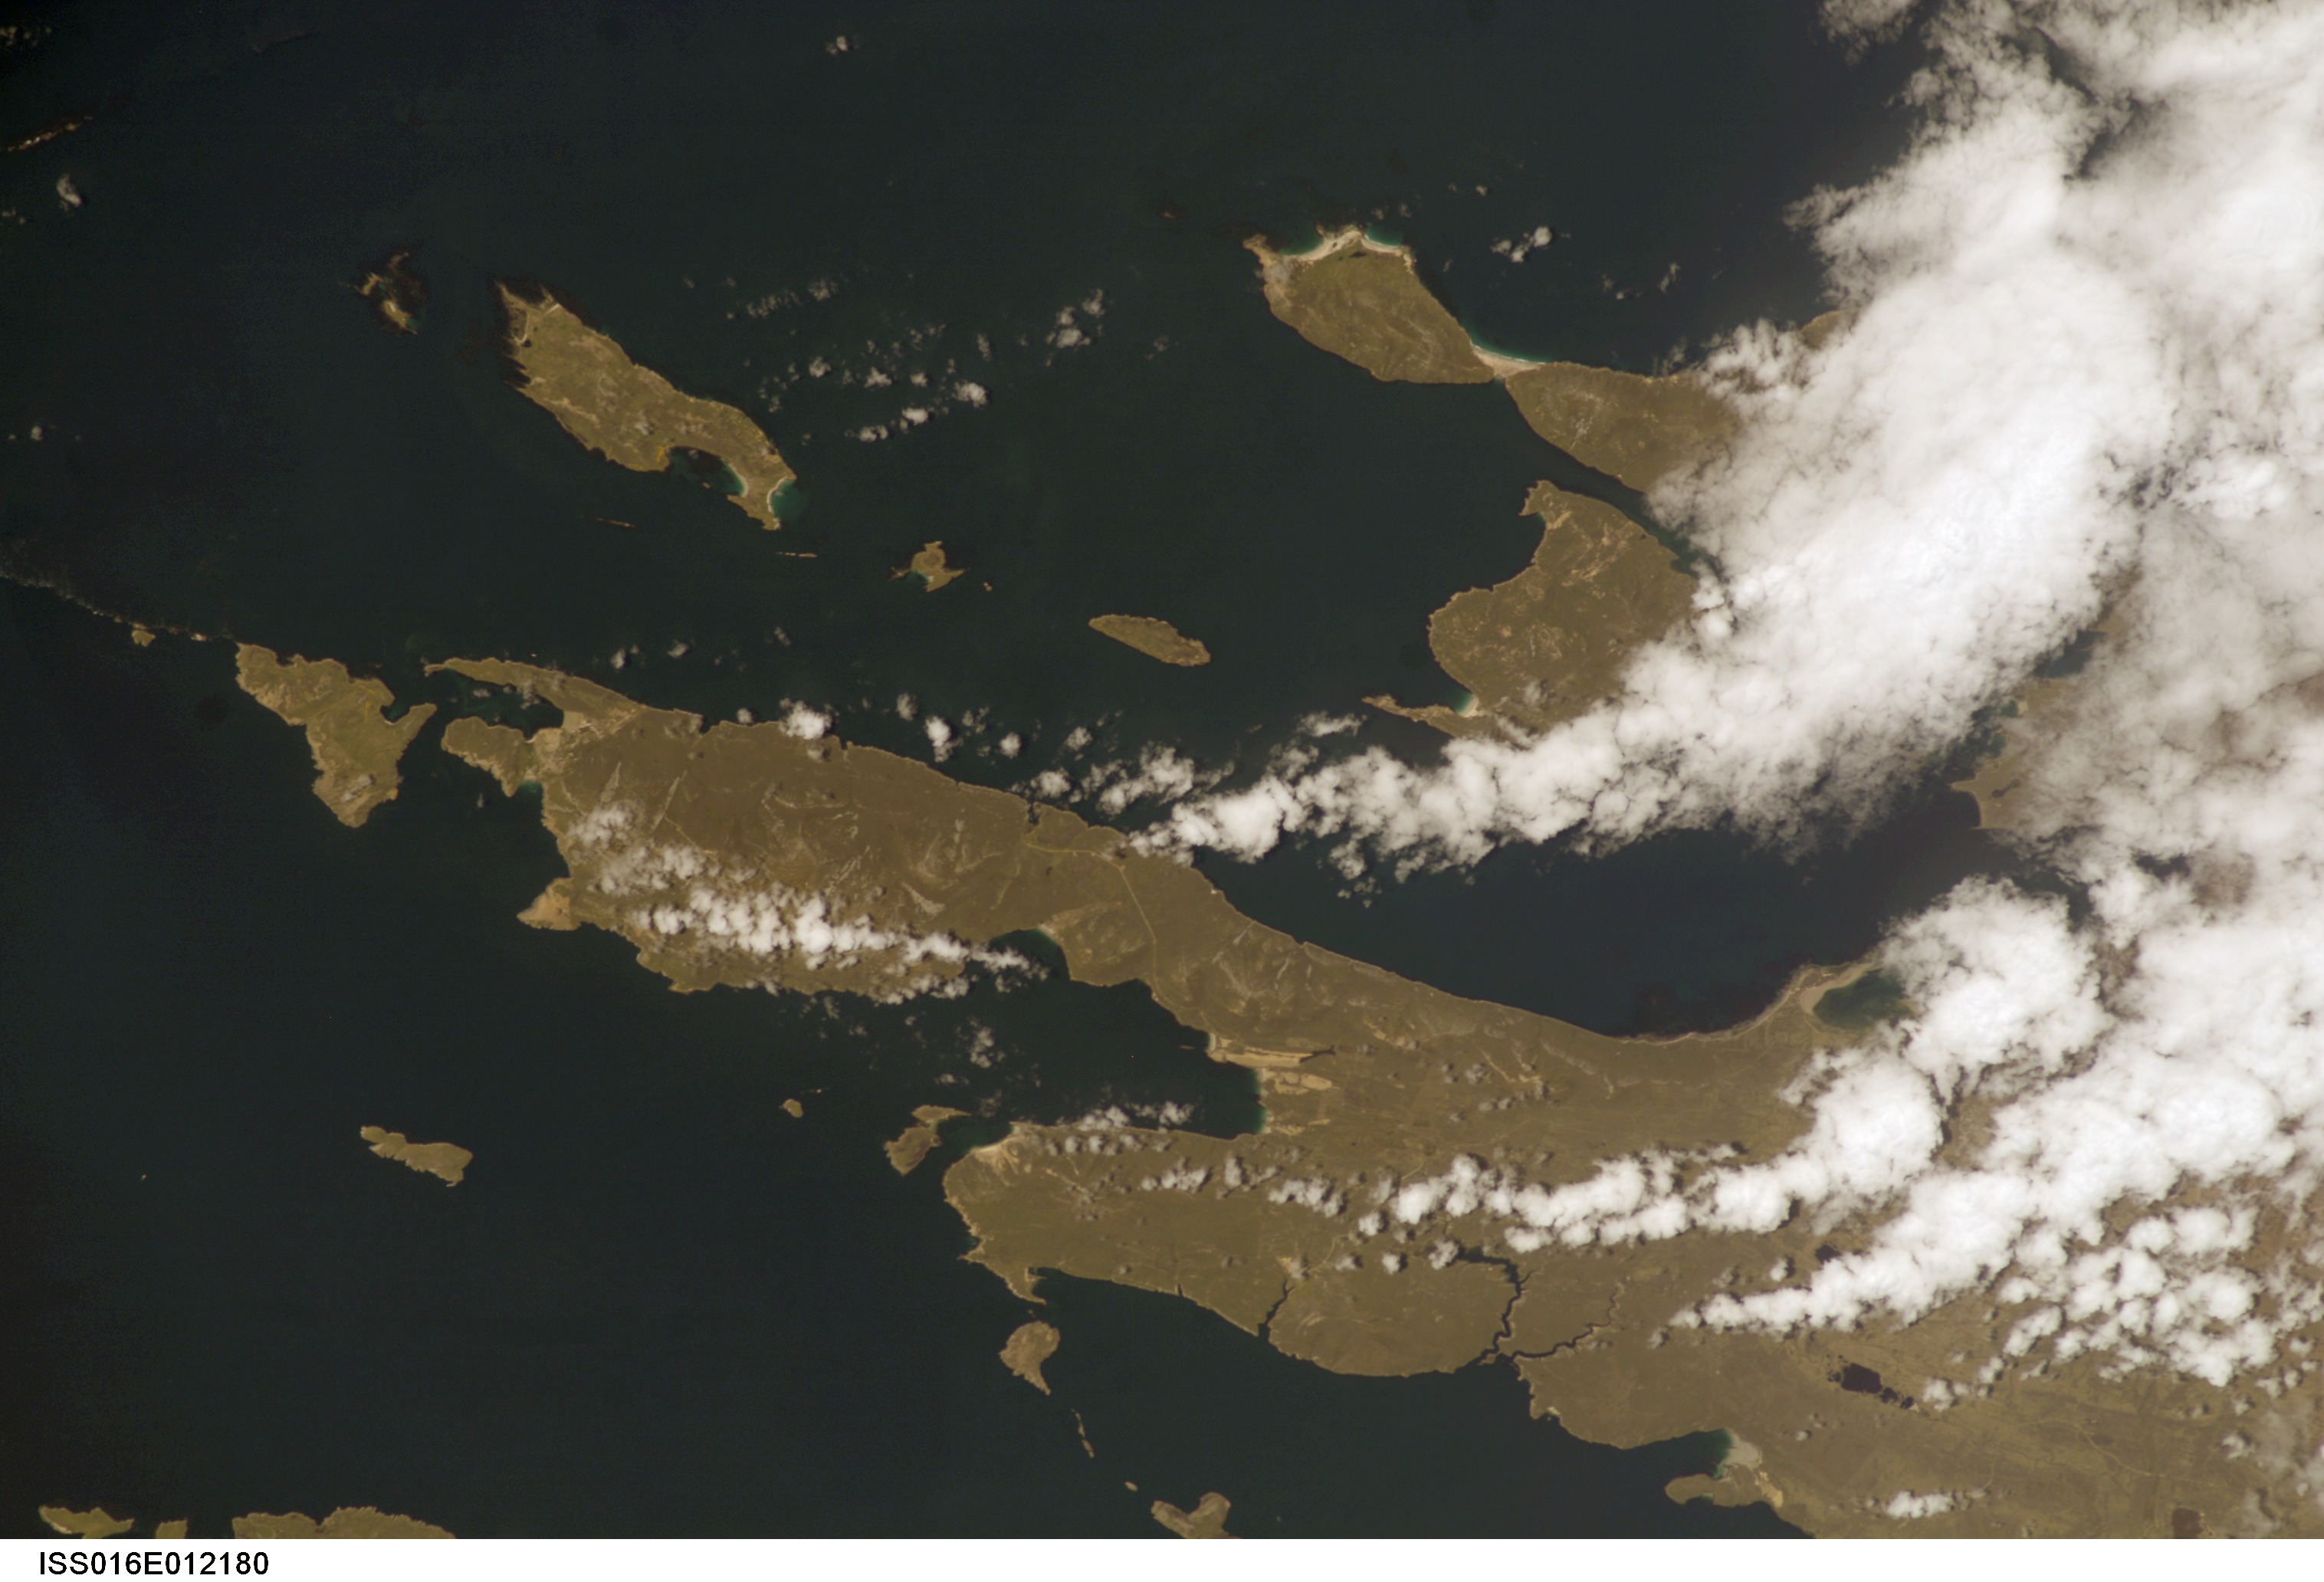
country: FALKLAND ISLANDS
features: W. FALKLAND IS., BYRON SOUND
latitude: -51.5
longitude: -60.5
